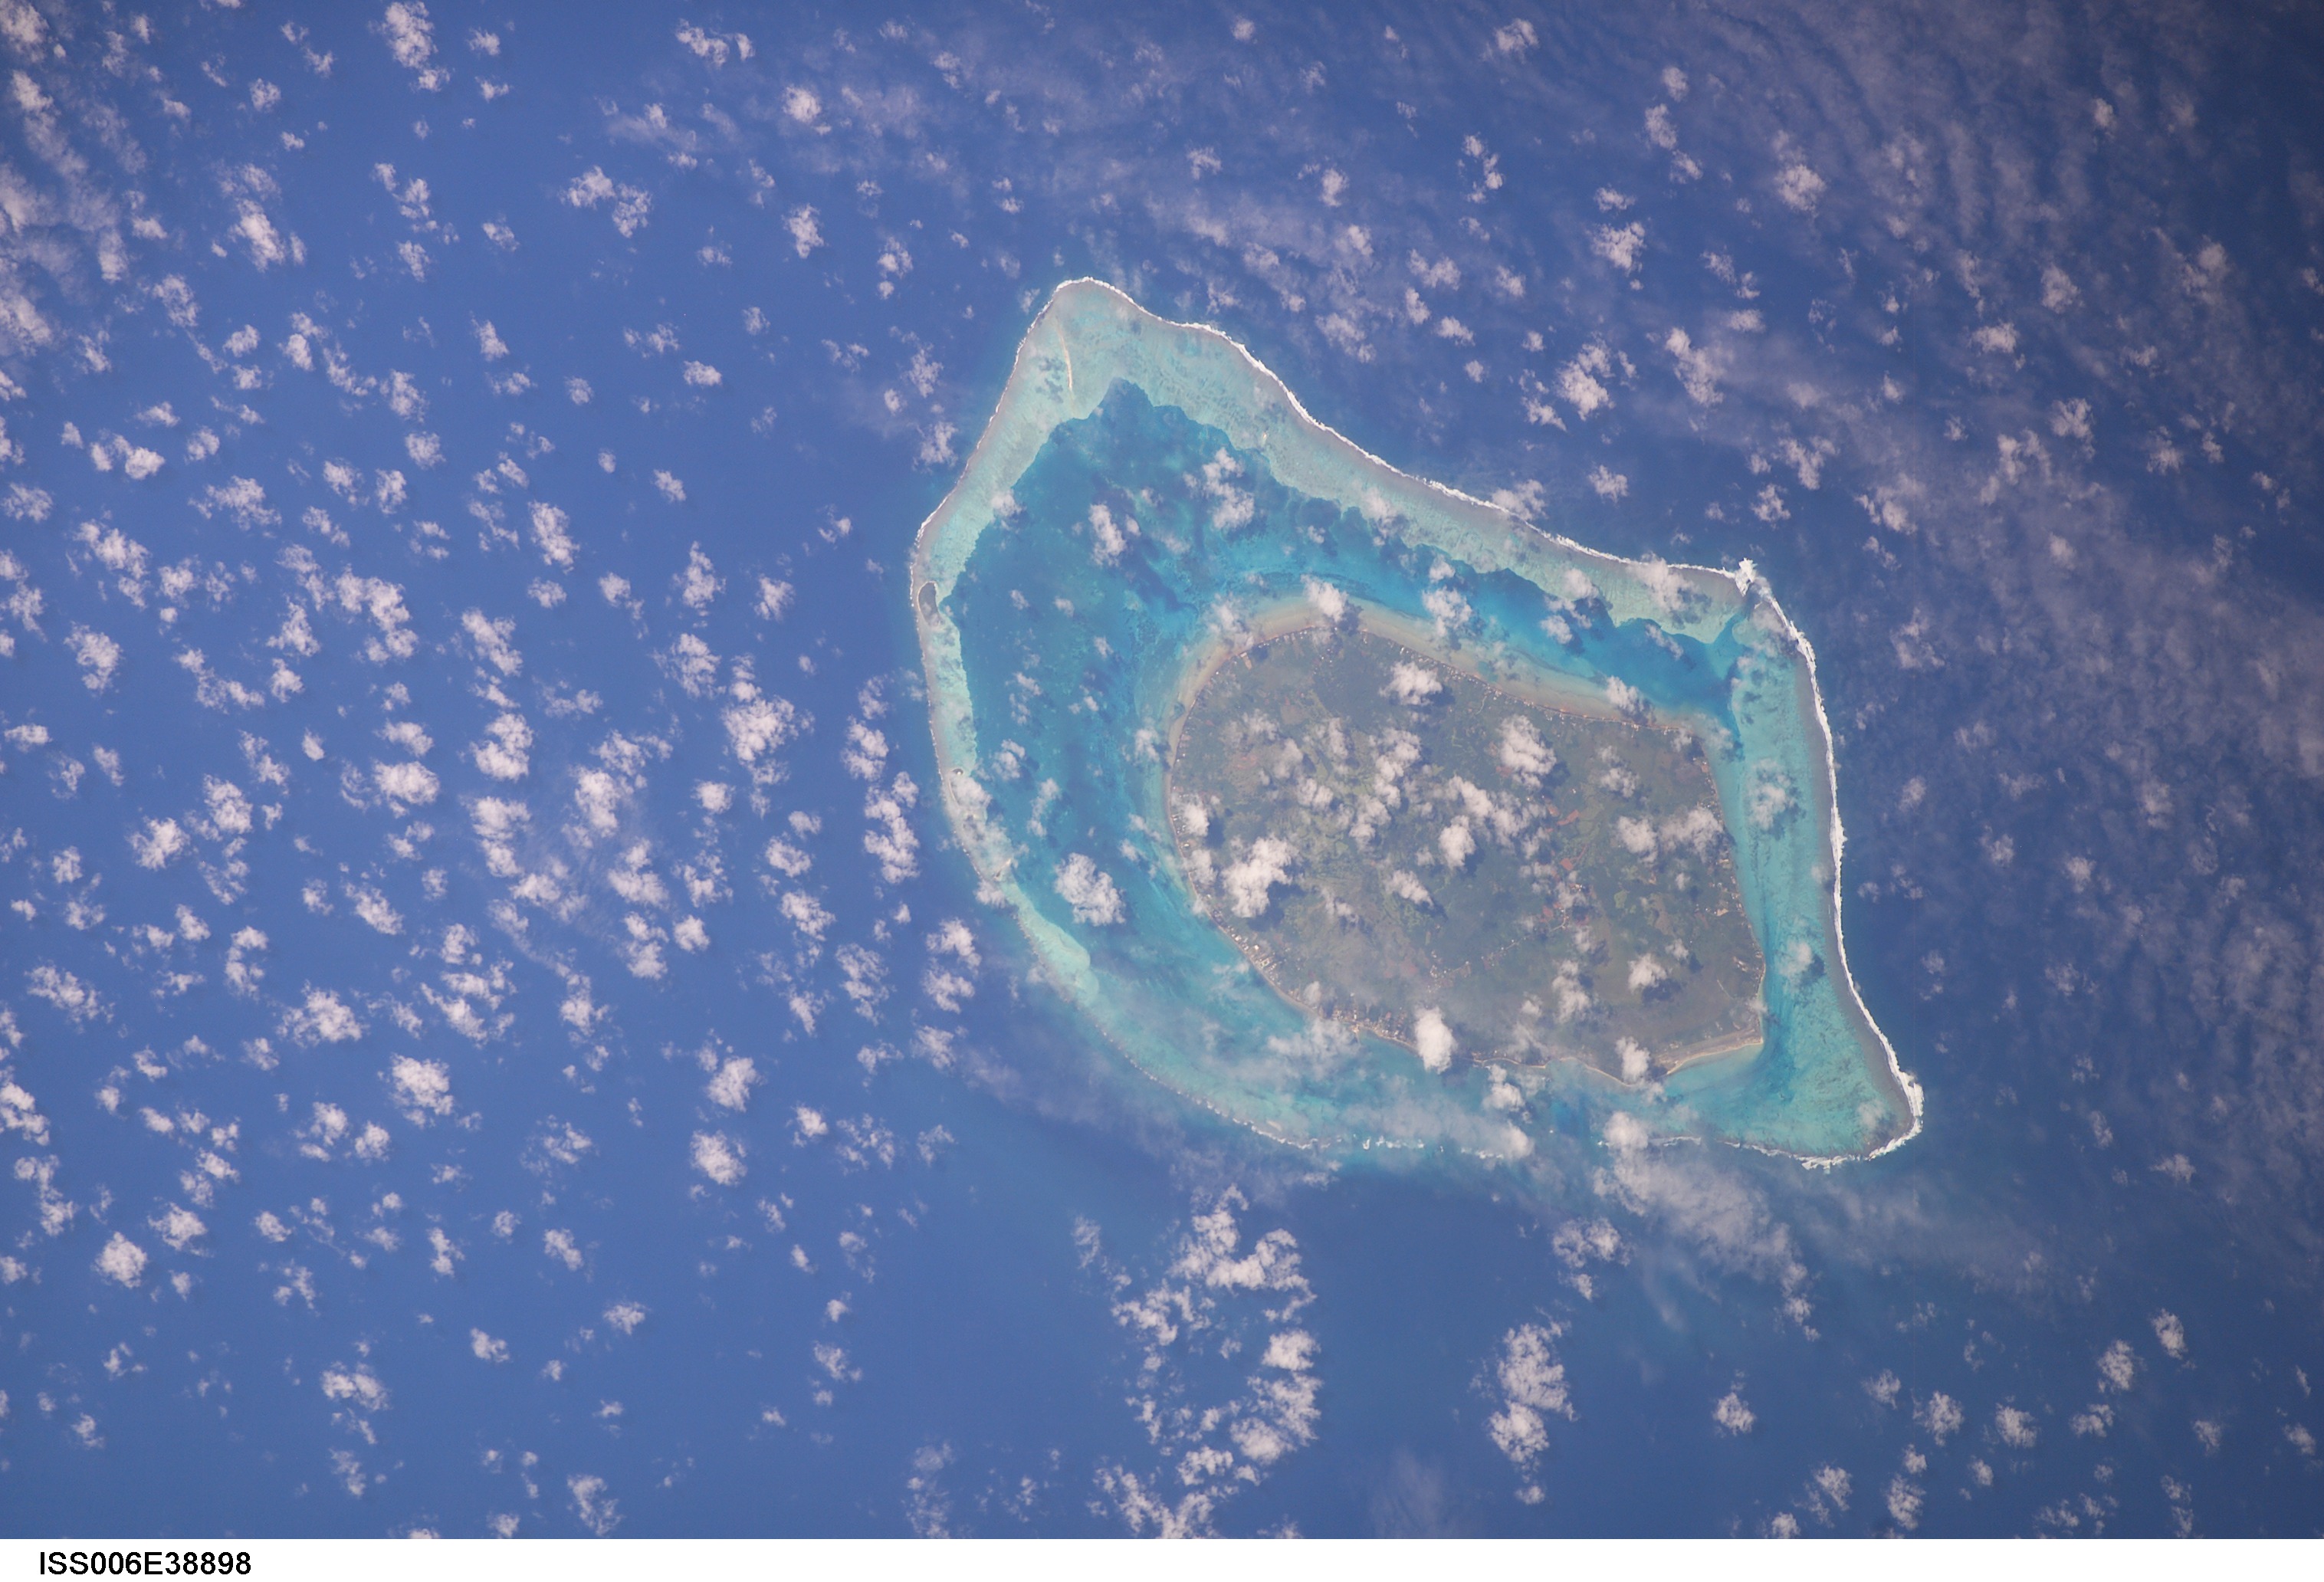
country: TUBUAI ISLANDS
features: TUBUAI ISLAND
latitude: -23.4
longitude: -149.4
